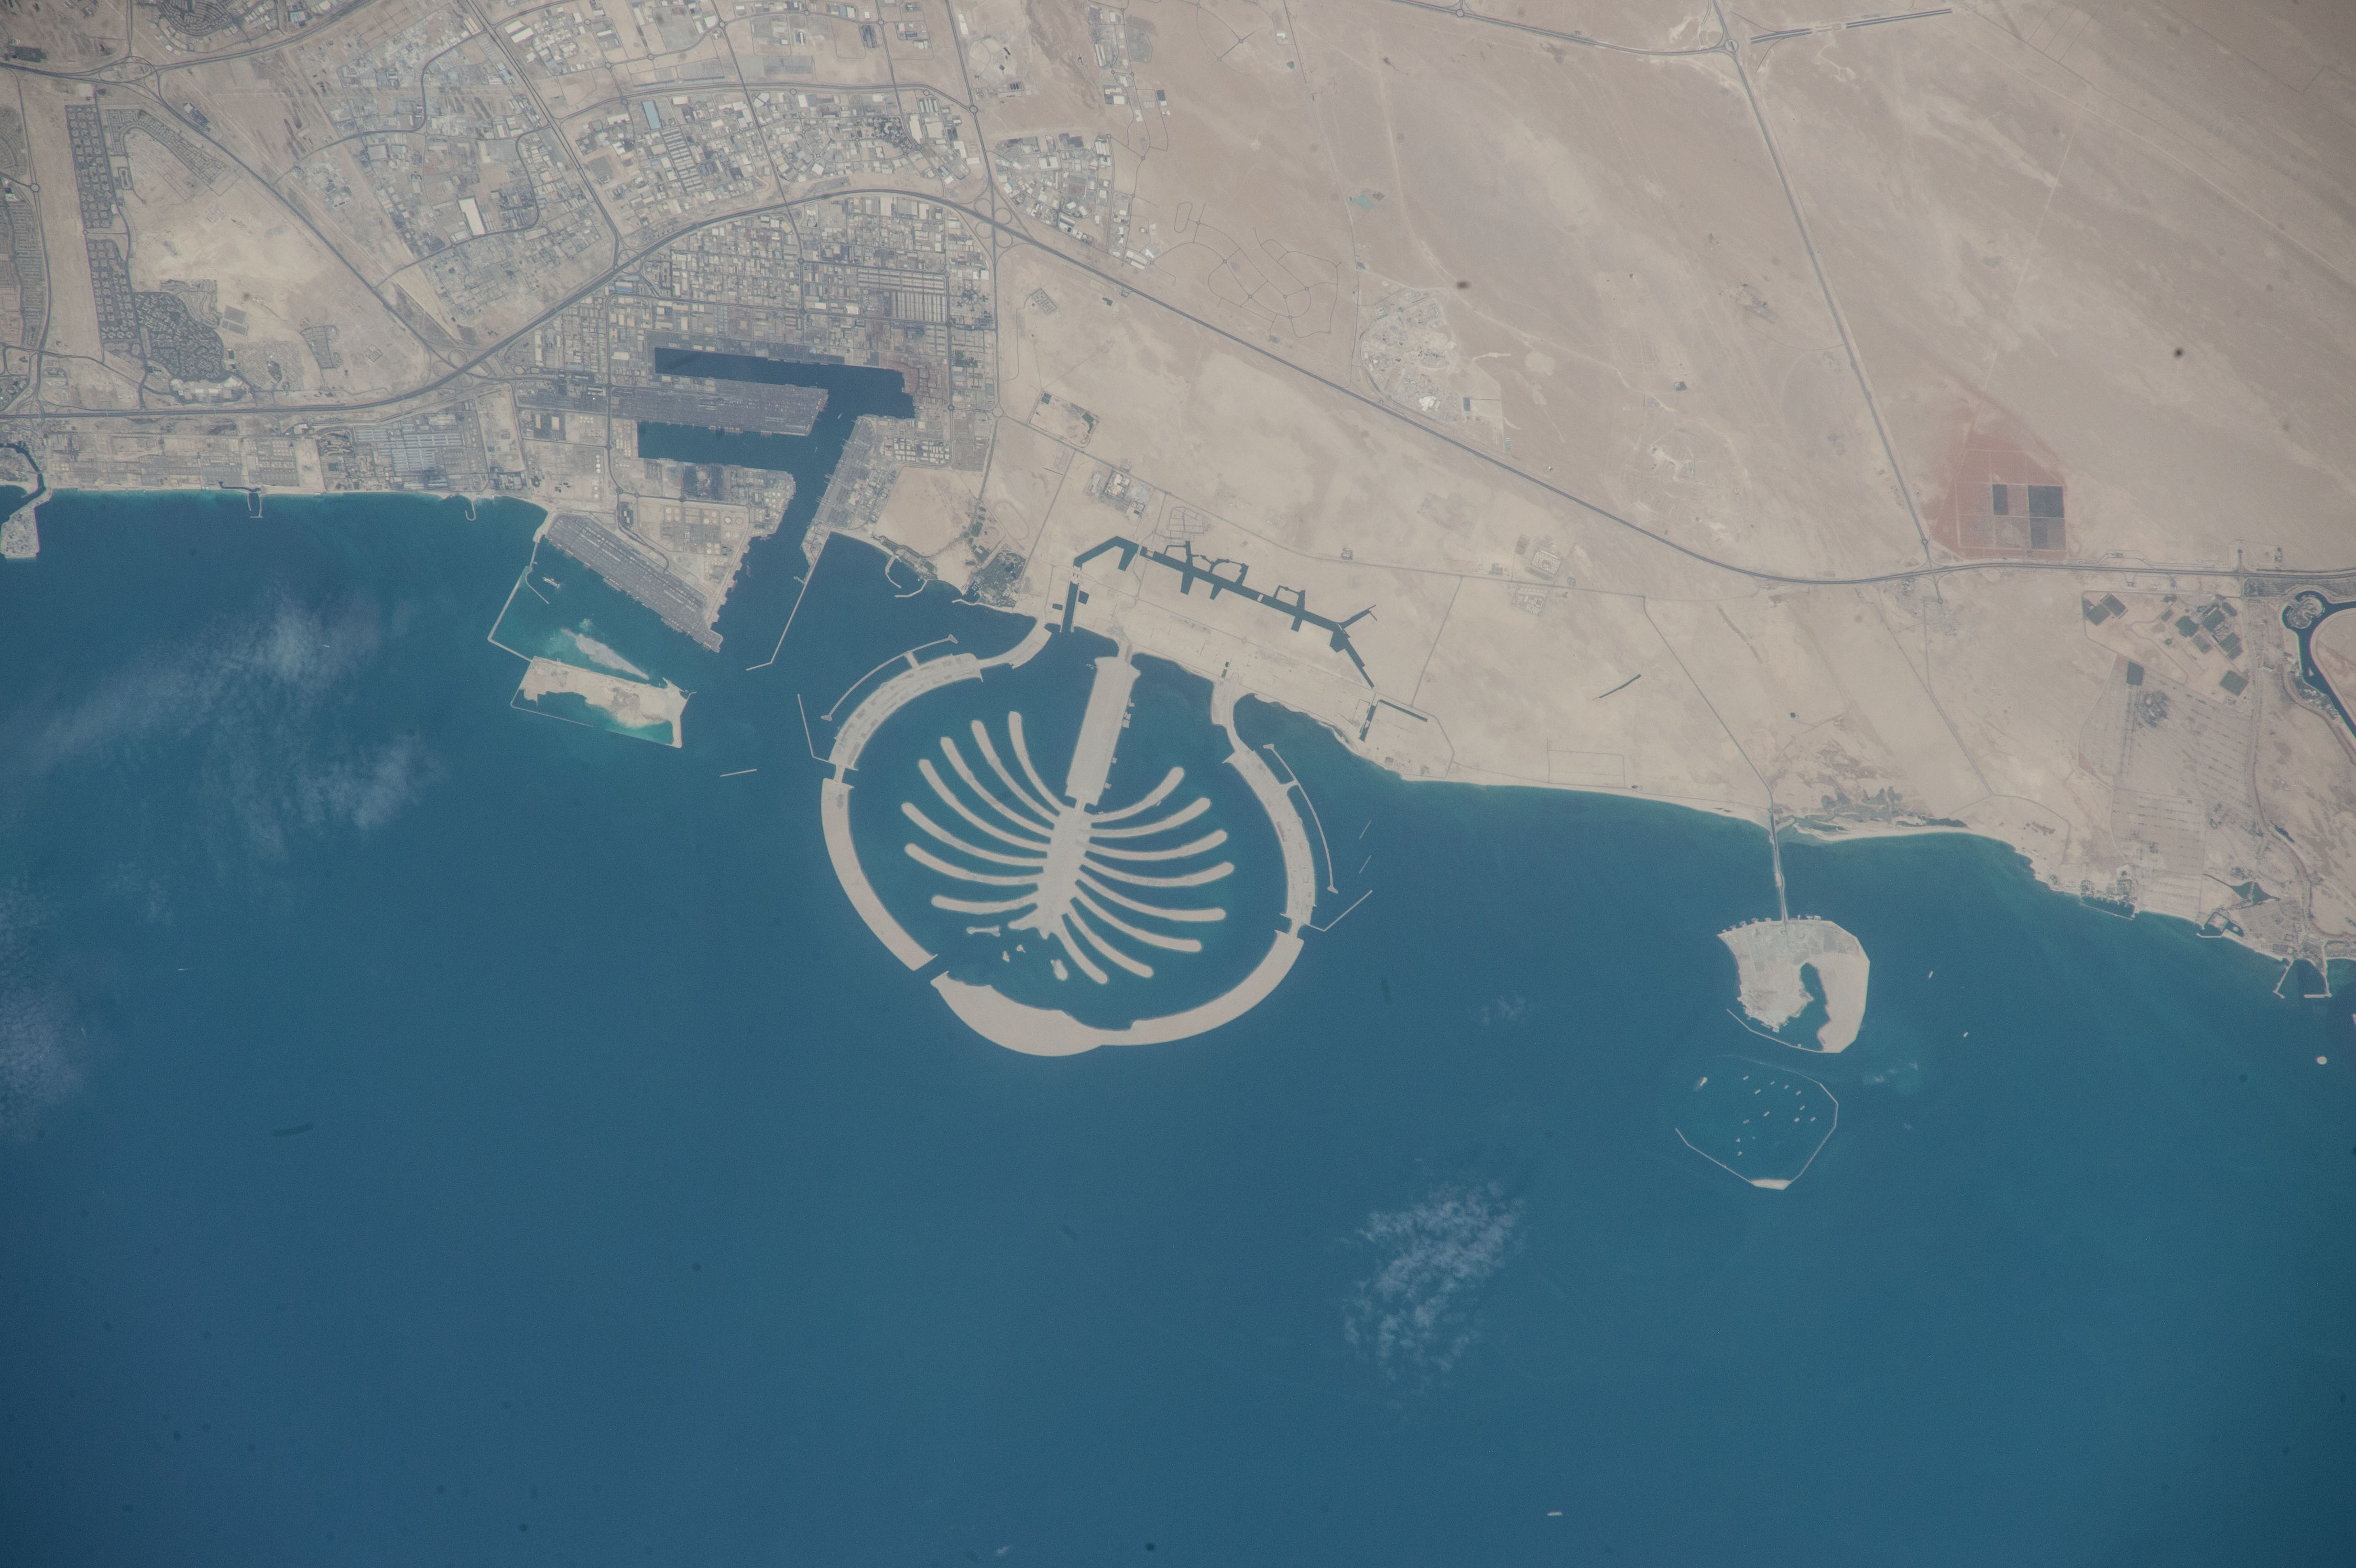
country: UNITED ARAB EMIRATES
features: UNITED ARAB EMIRATES, DUBAI, THE PALM JEBEL ALI, MINA JEBEL ALI, CANAL DISTRICT, ABU DHABI - GHWEIFAT INTERNATIONAL HWY, JEBEL ALI VILLAGE, JEBEL ALI INDUSTRIAL AREA, JEBEL ALI - LEHBAB RD,UNITED ARAB EMIRATES, PERSIAN GULF, MARINA, PALM JEBEL ALI, MINA JEBEL ALI, CANAL, DOCK, CONTAINERS, AIRPORT,DUBAI, UAE, PALM ISLANDS
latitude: 25.0
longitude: 55.0
